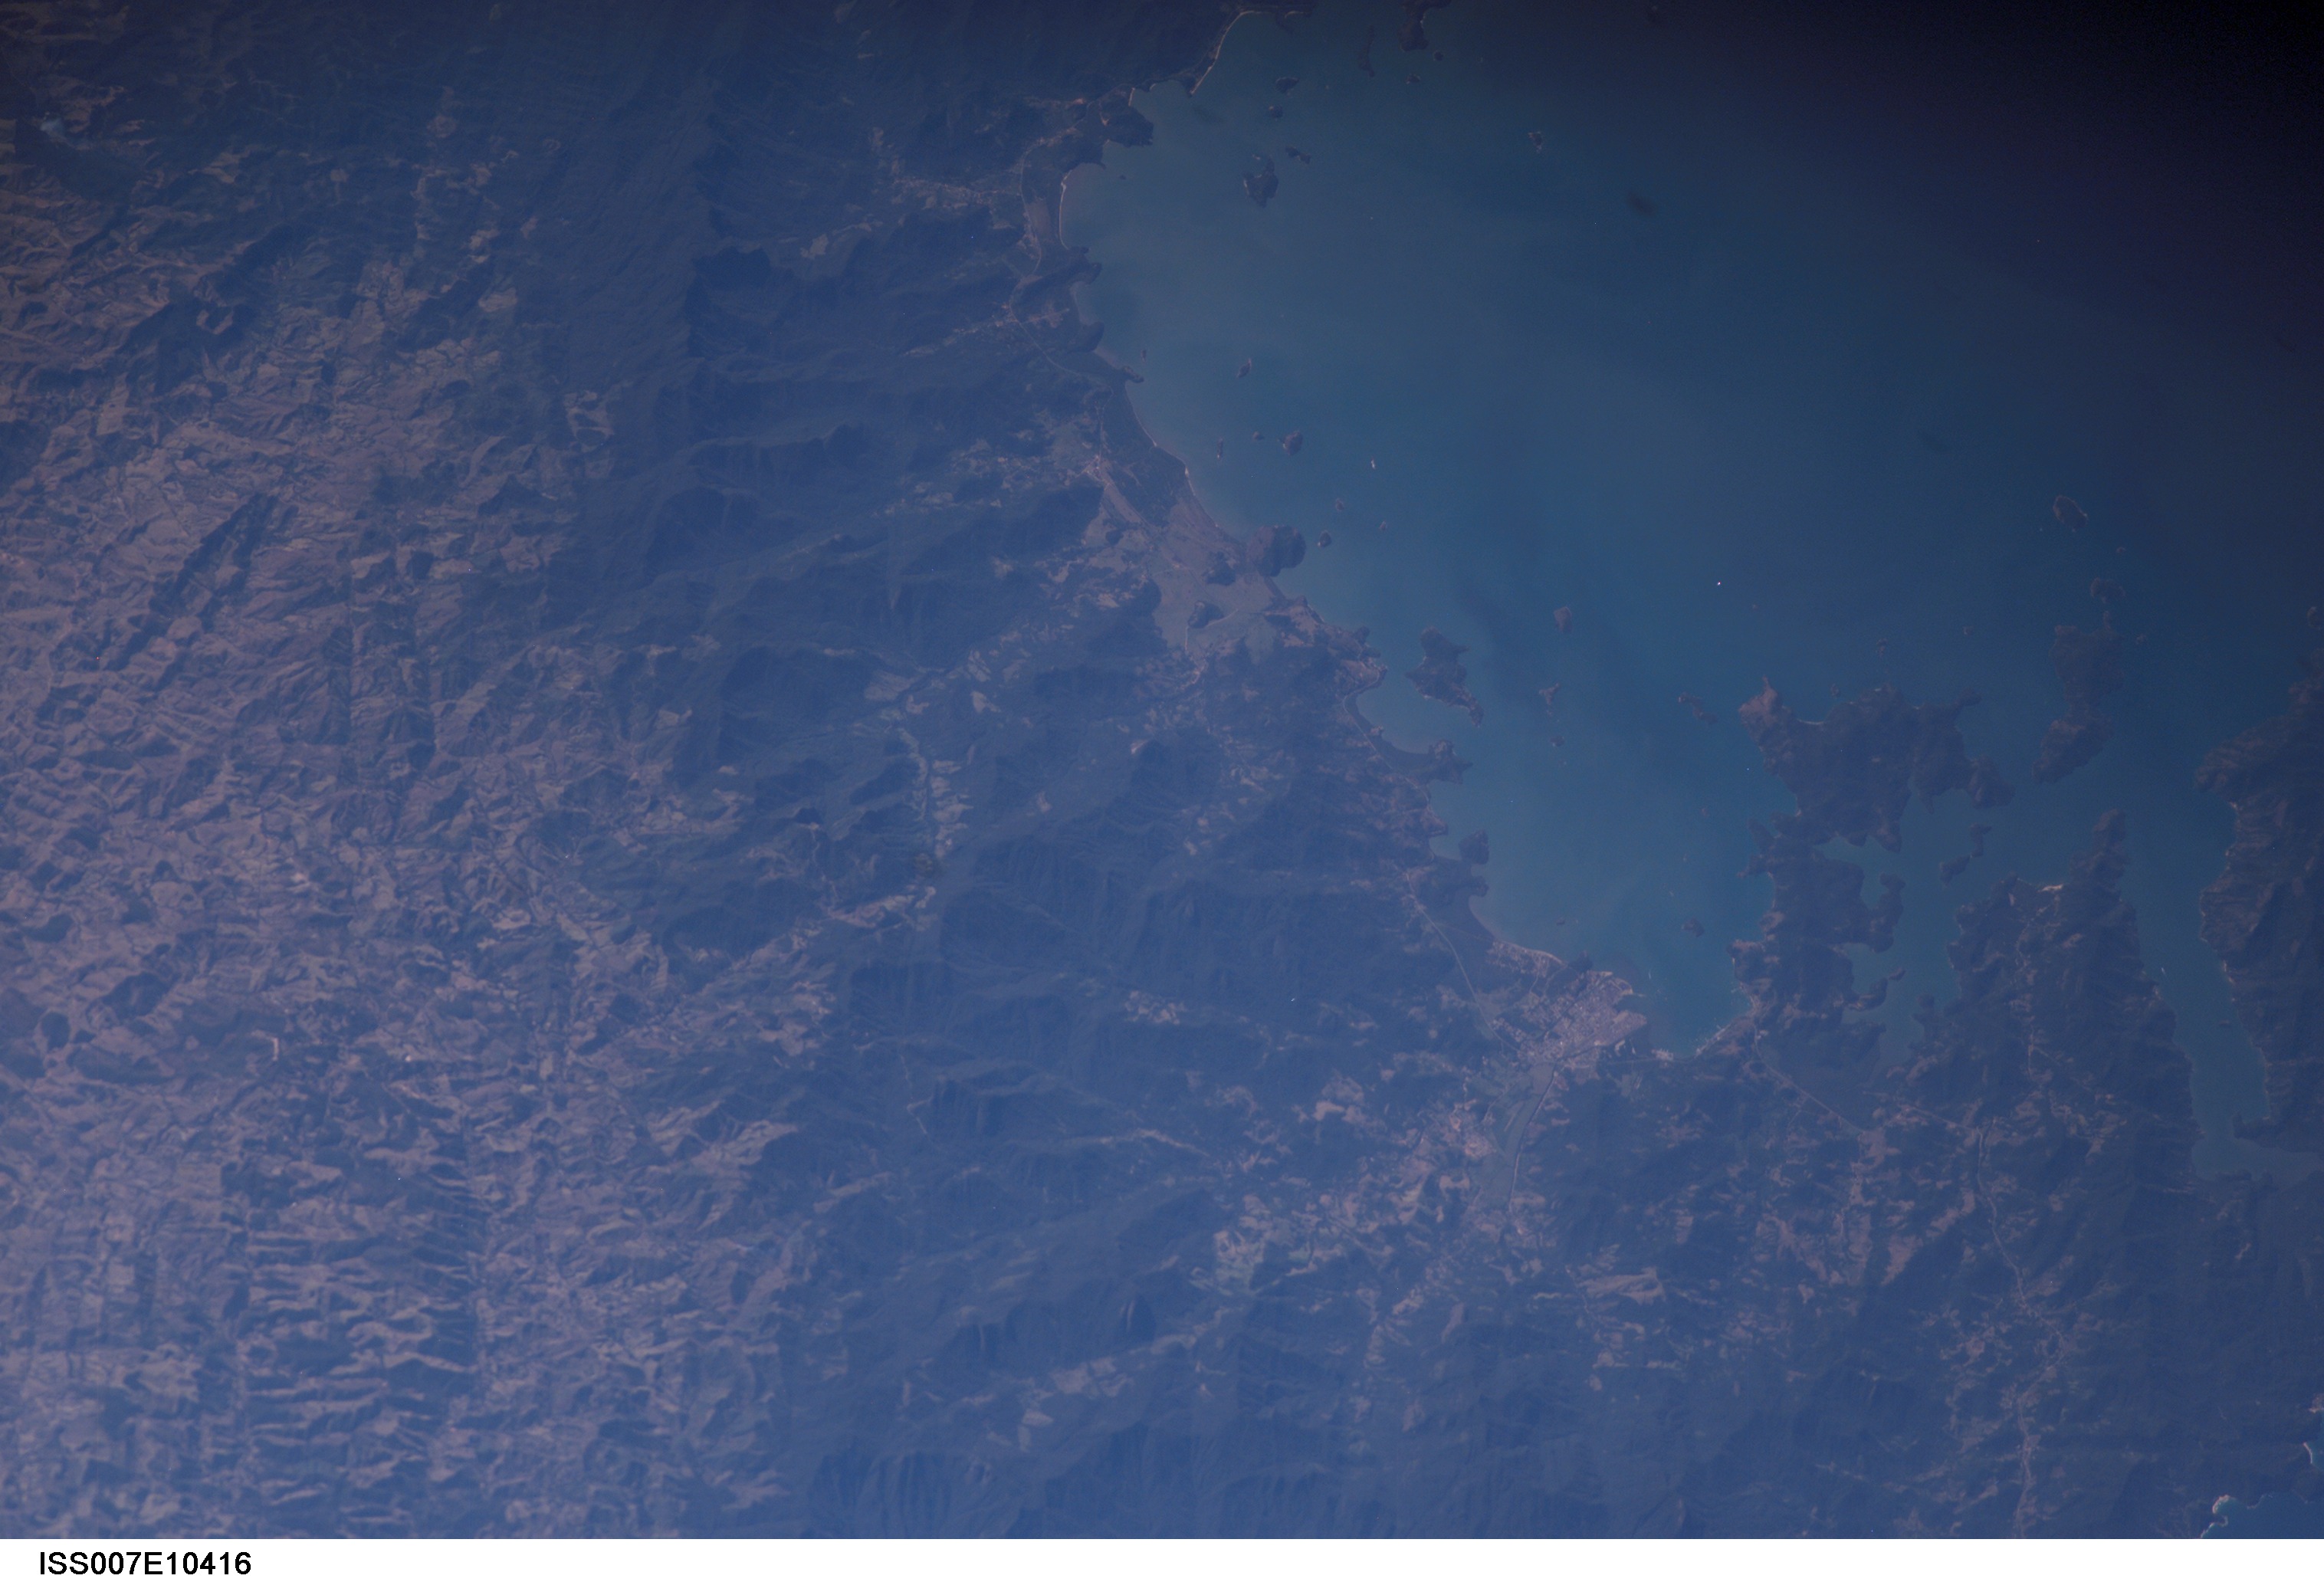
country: BRAZIL
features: PATATI, ILHA GRANDE BAY
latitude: -23.1
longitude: -44.7
